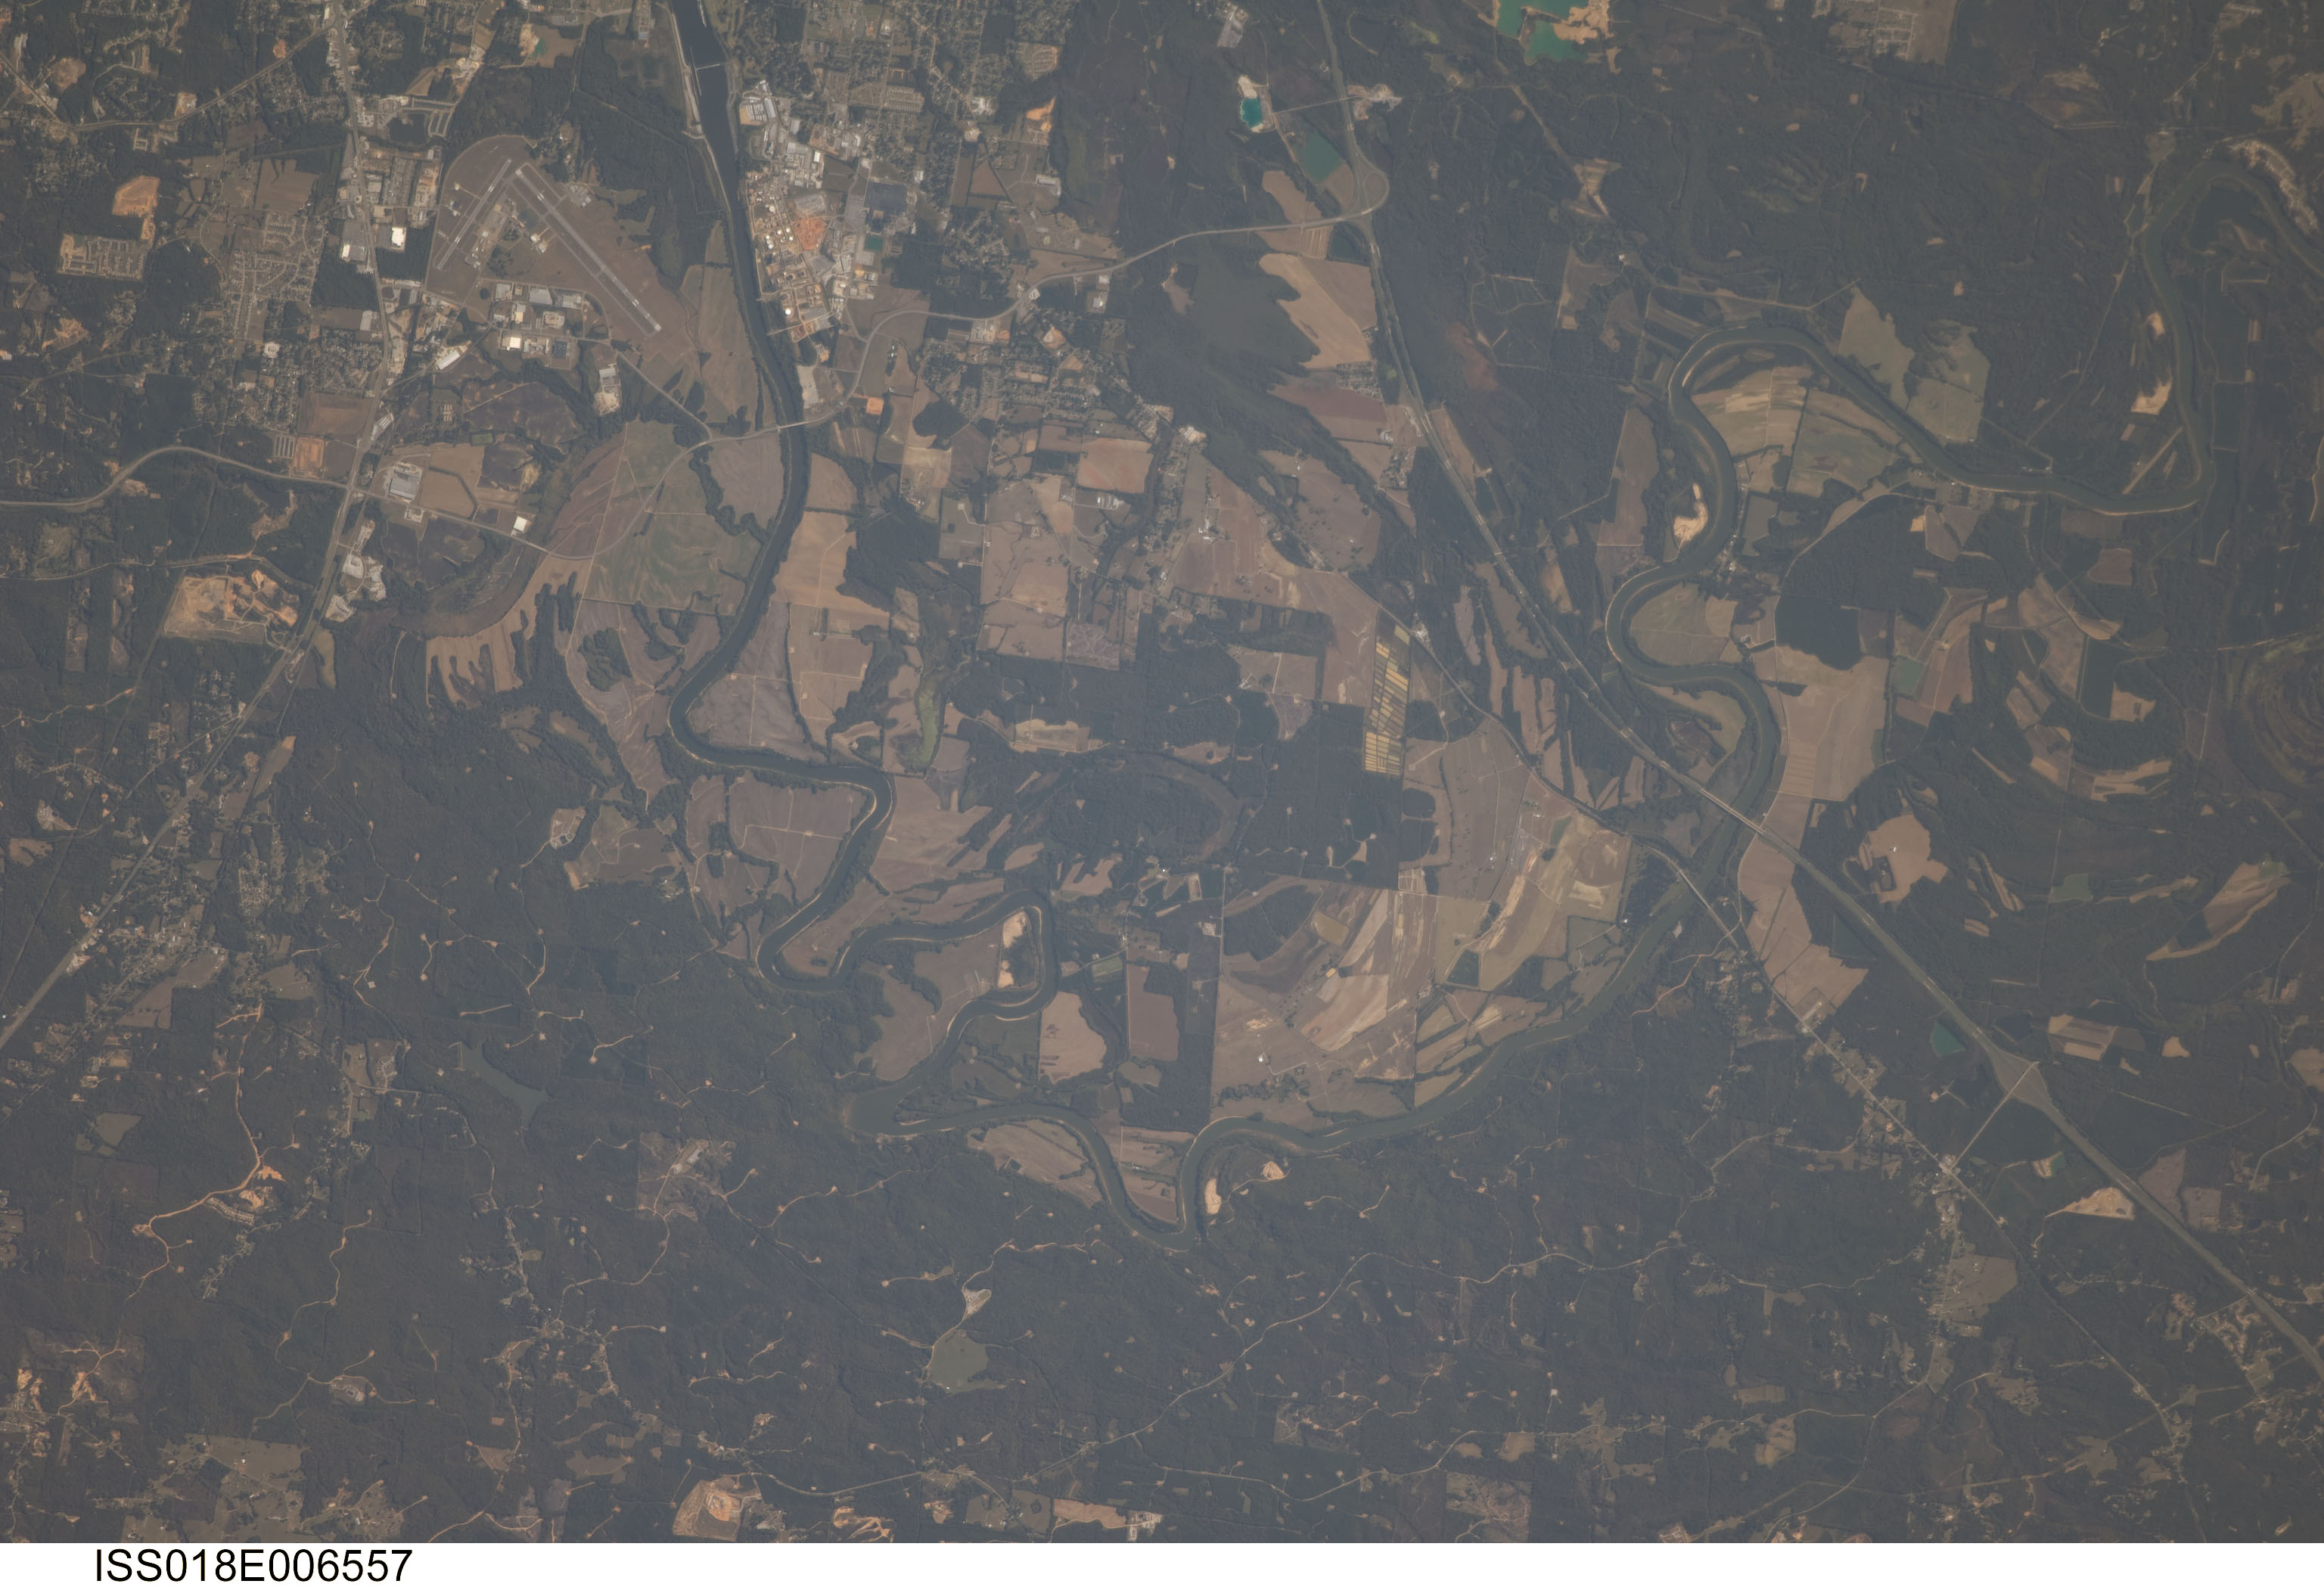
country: USA-ALABAMA
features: TUSCALOOSEA, BLACK WARRIOR RIVER
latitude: 33.2
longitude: -87.7
